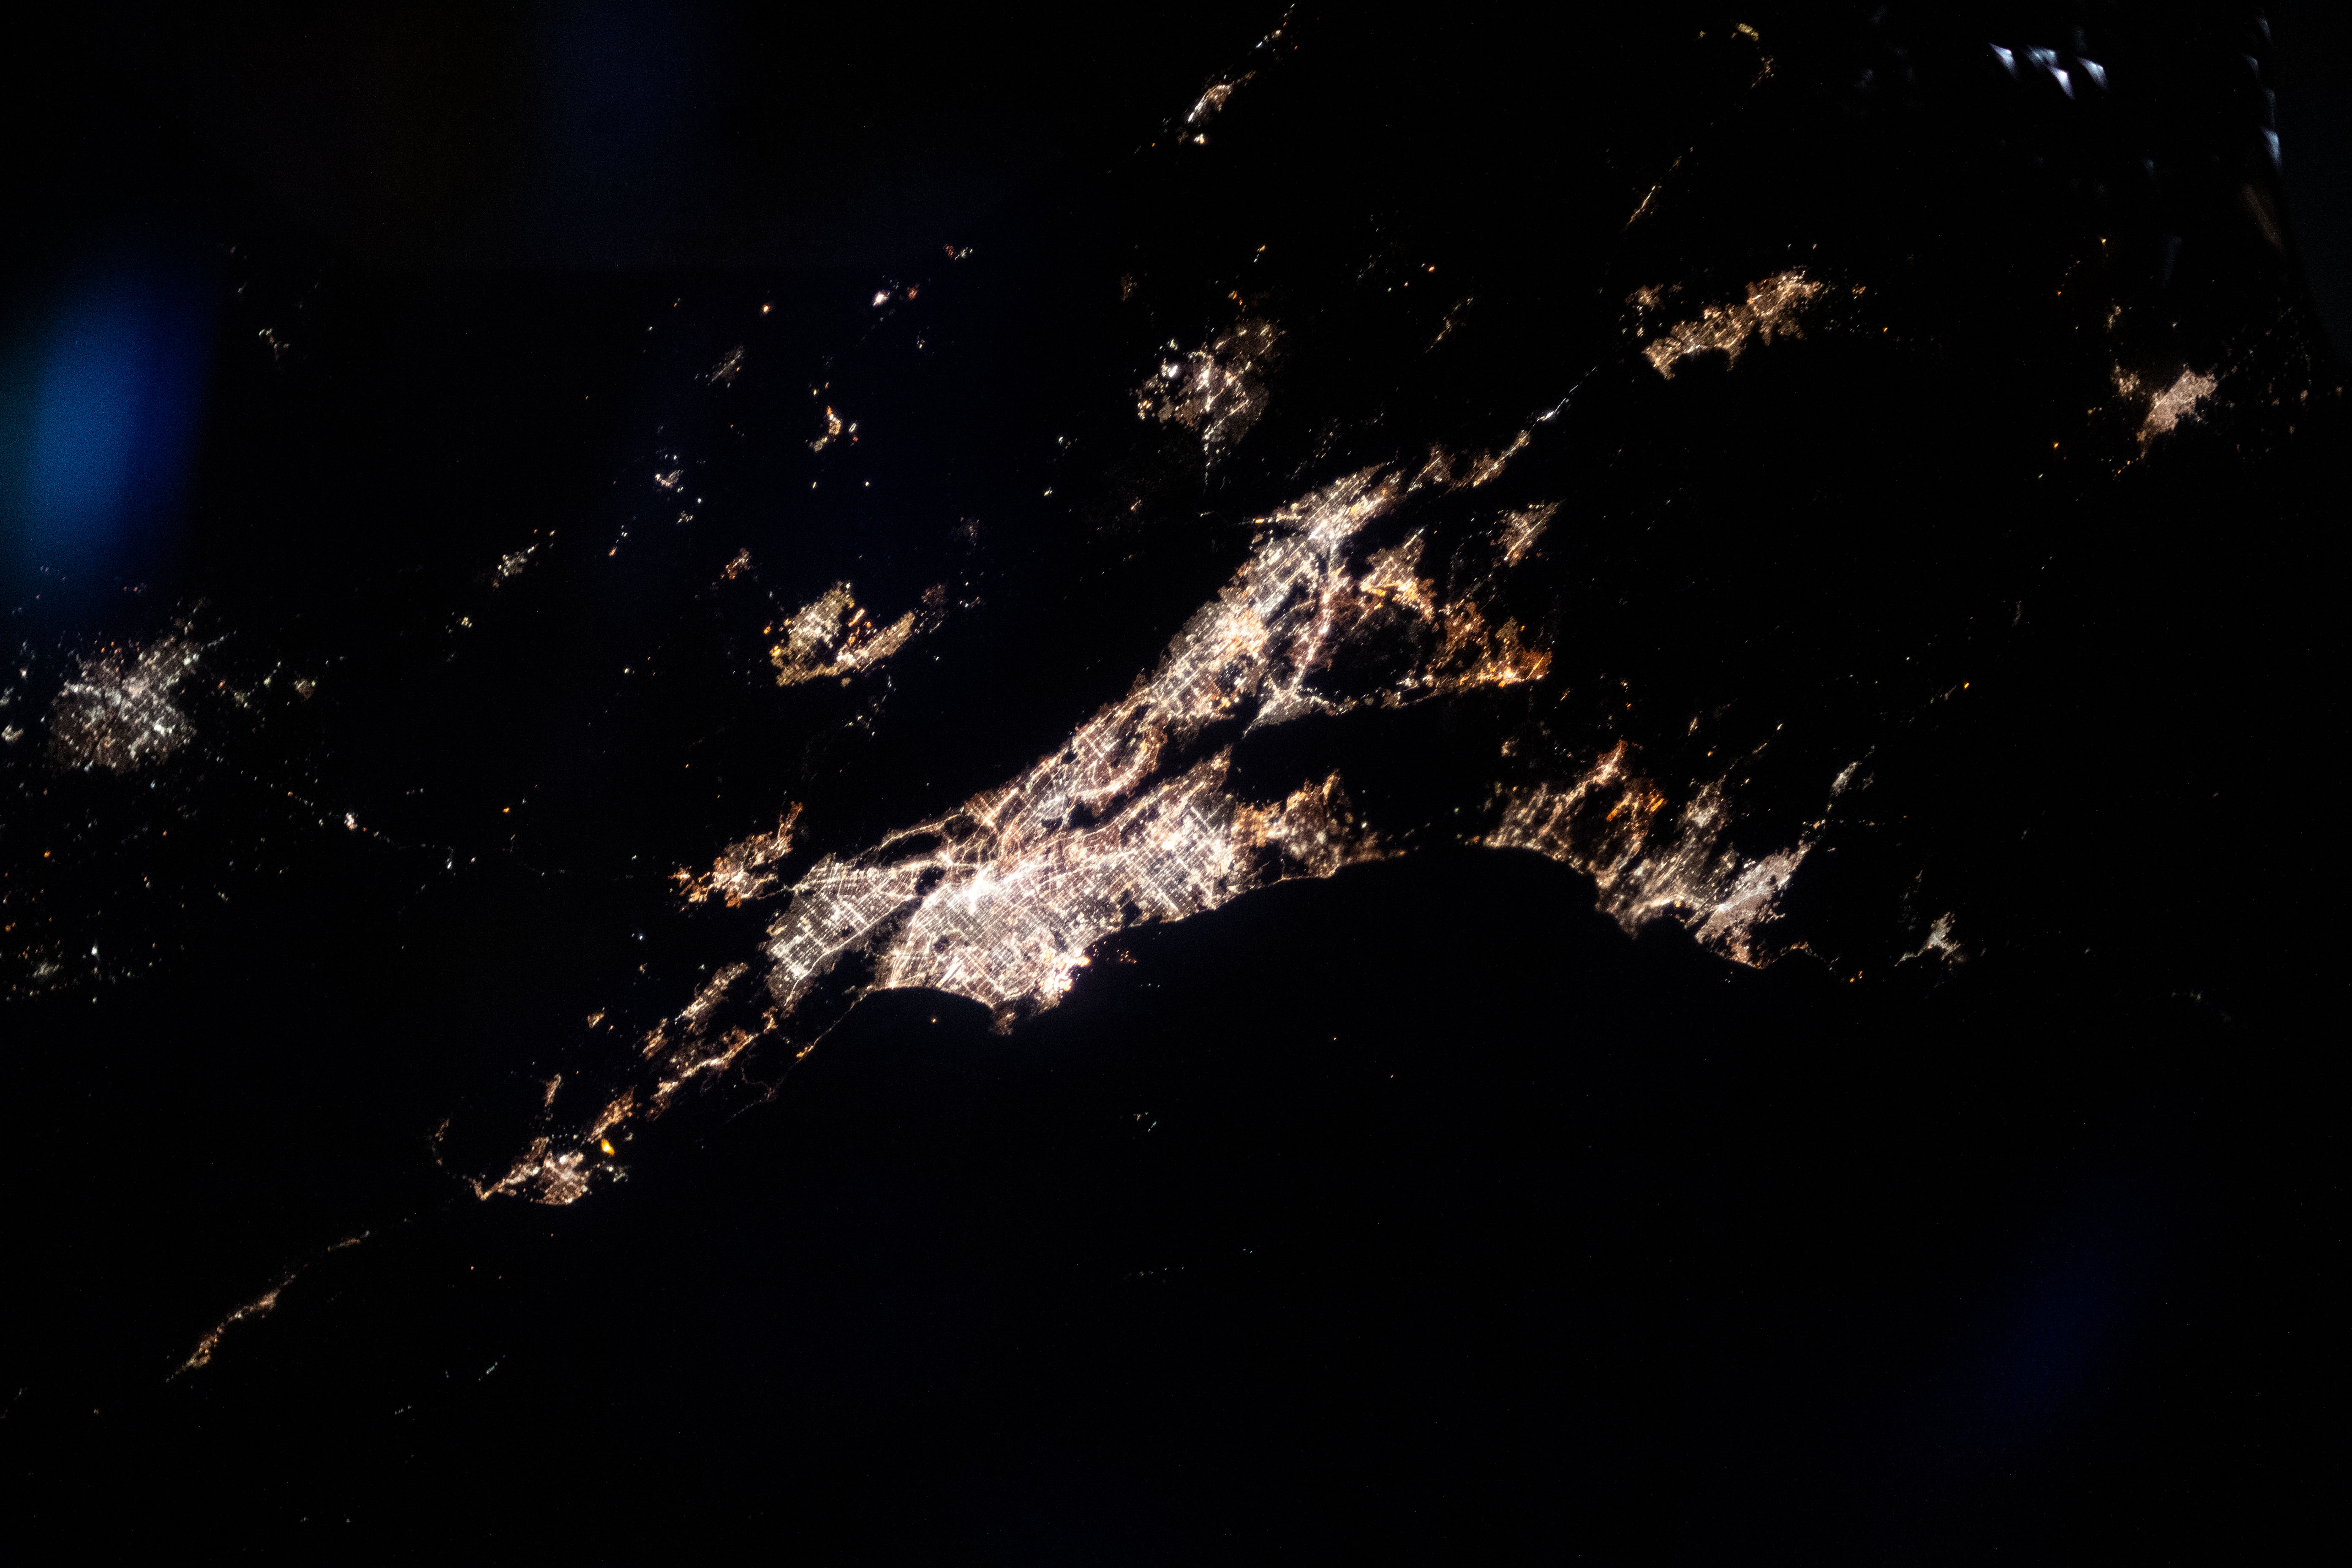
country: USA-CALIFORNIA
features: LOS ANGELES, VICTORVILLE
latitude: 34.0
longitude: -118.0
